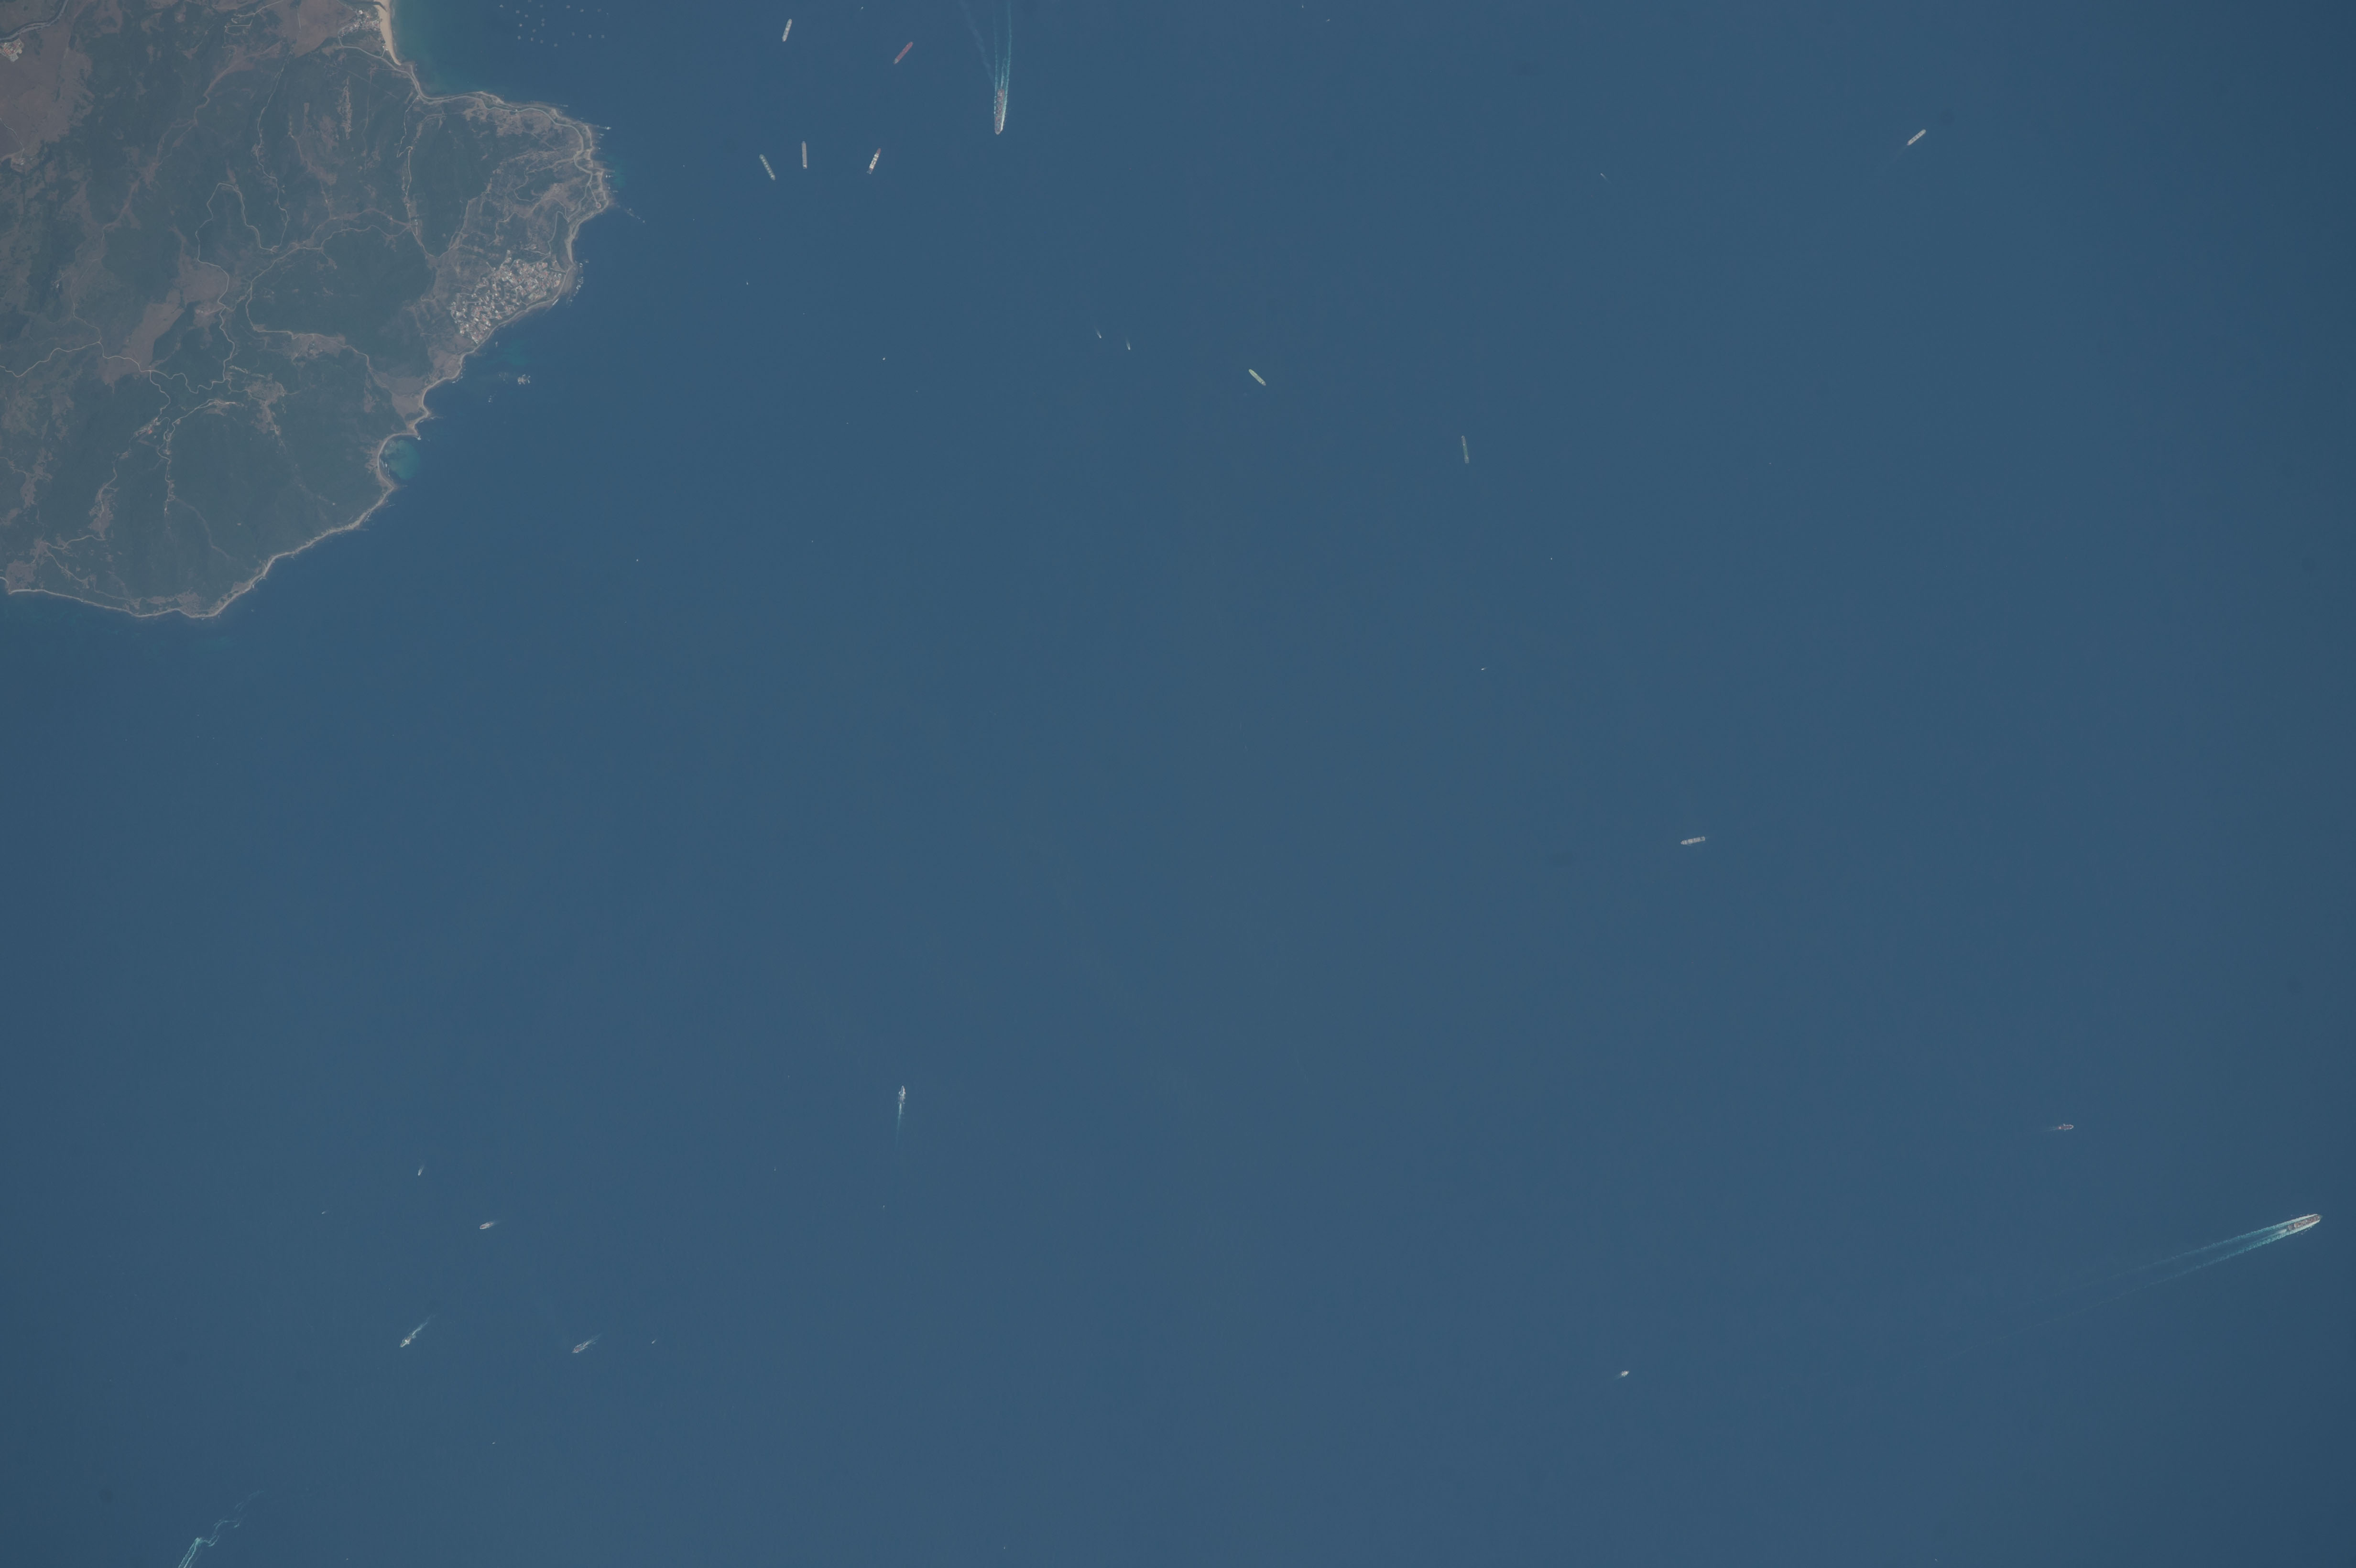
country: SPAIN
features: STRAIT OF GIBRALTAR, ALBORAN SEA, SHIPS
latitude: 36.0
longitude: -5.4
